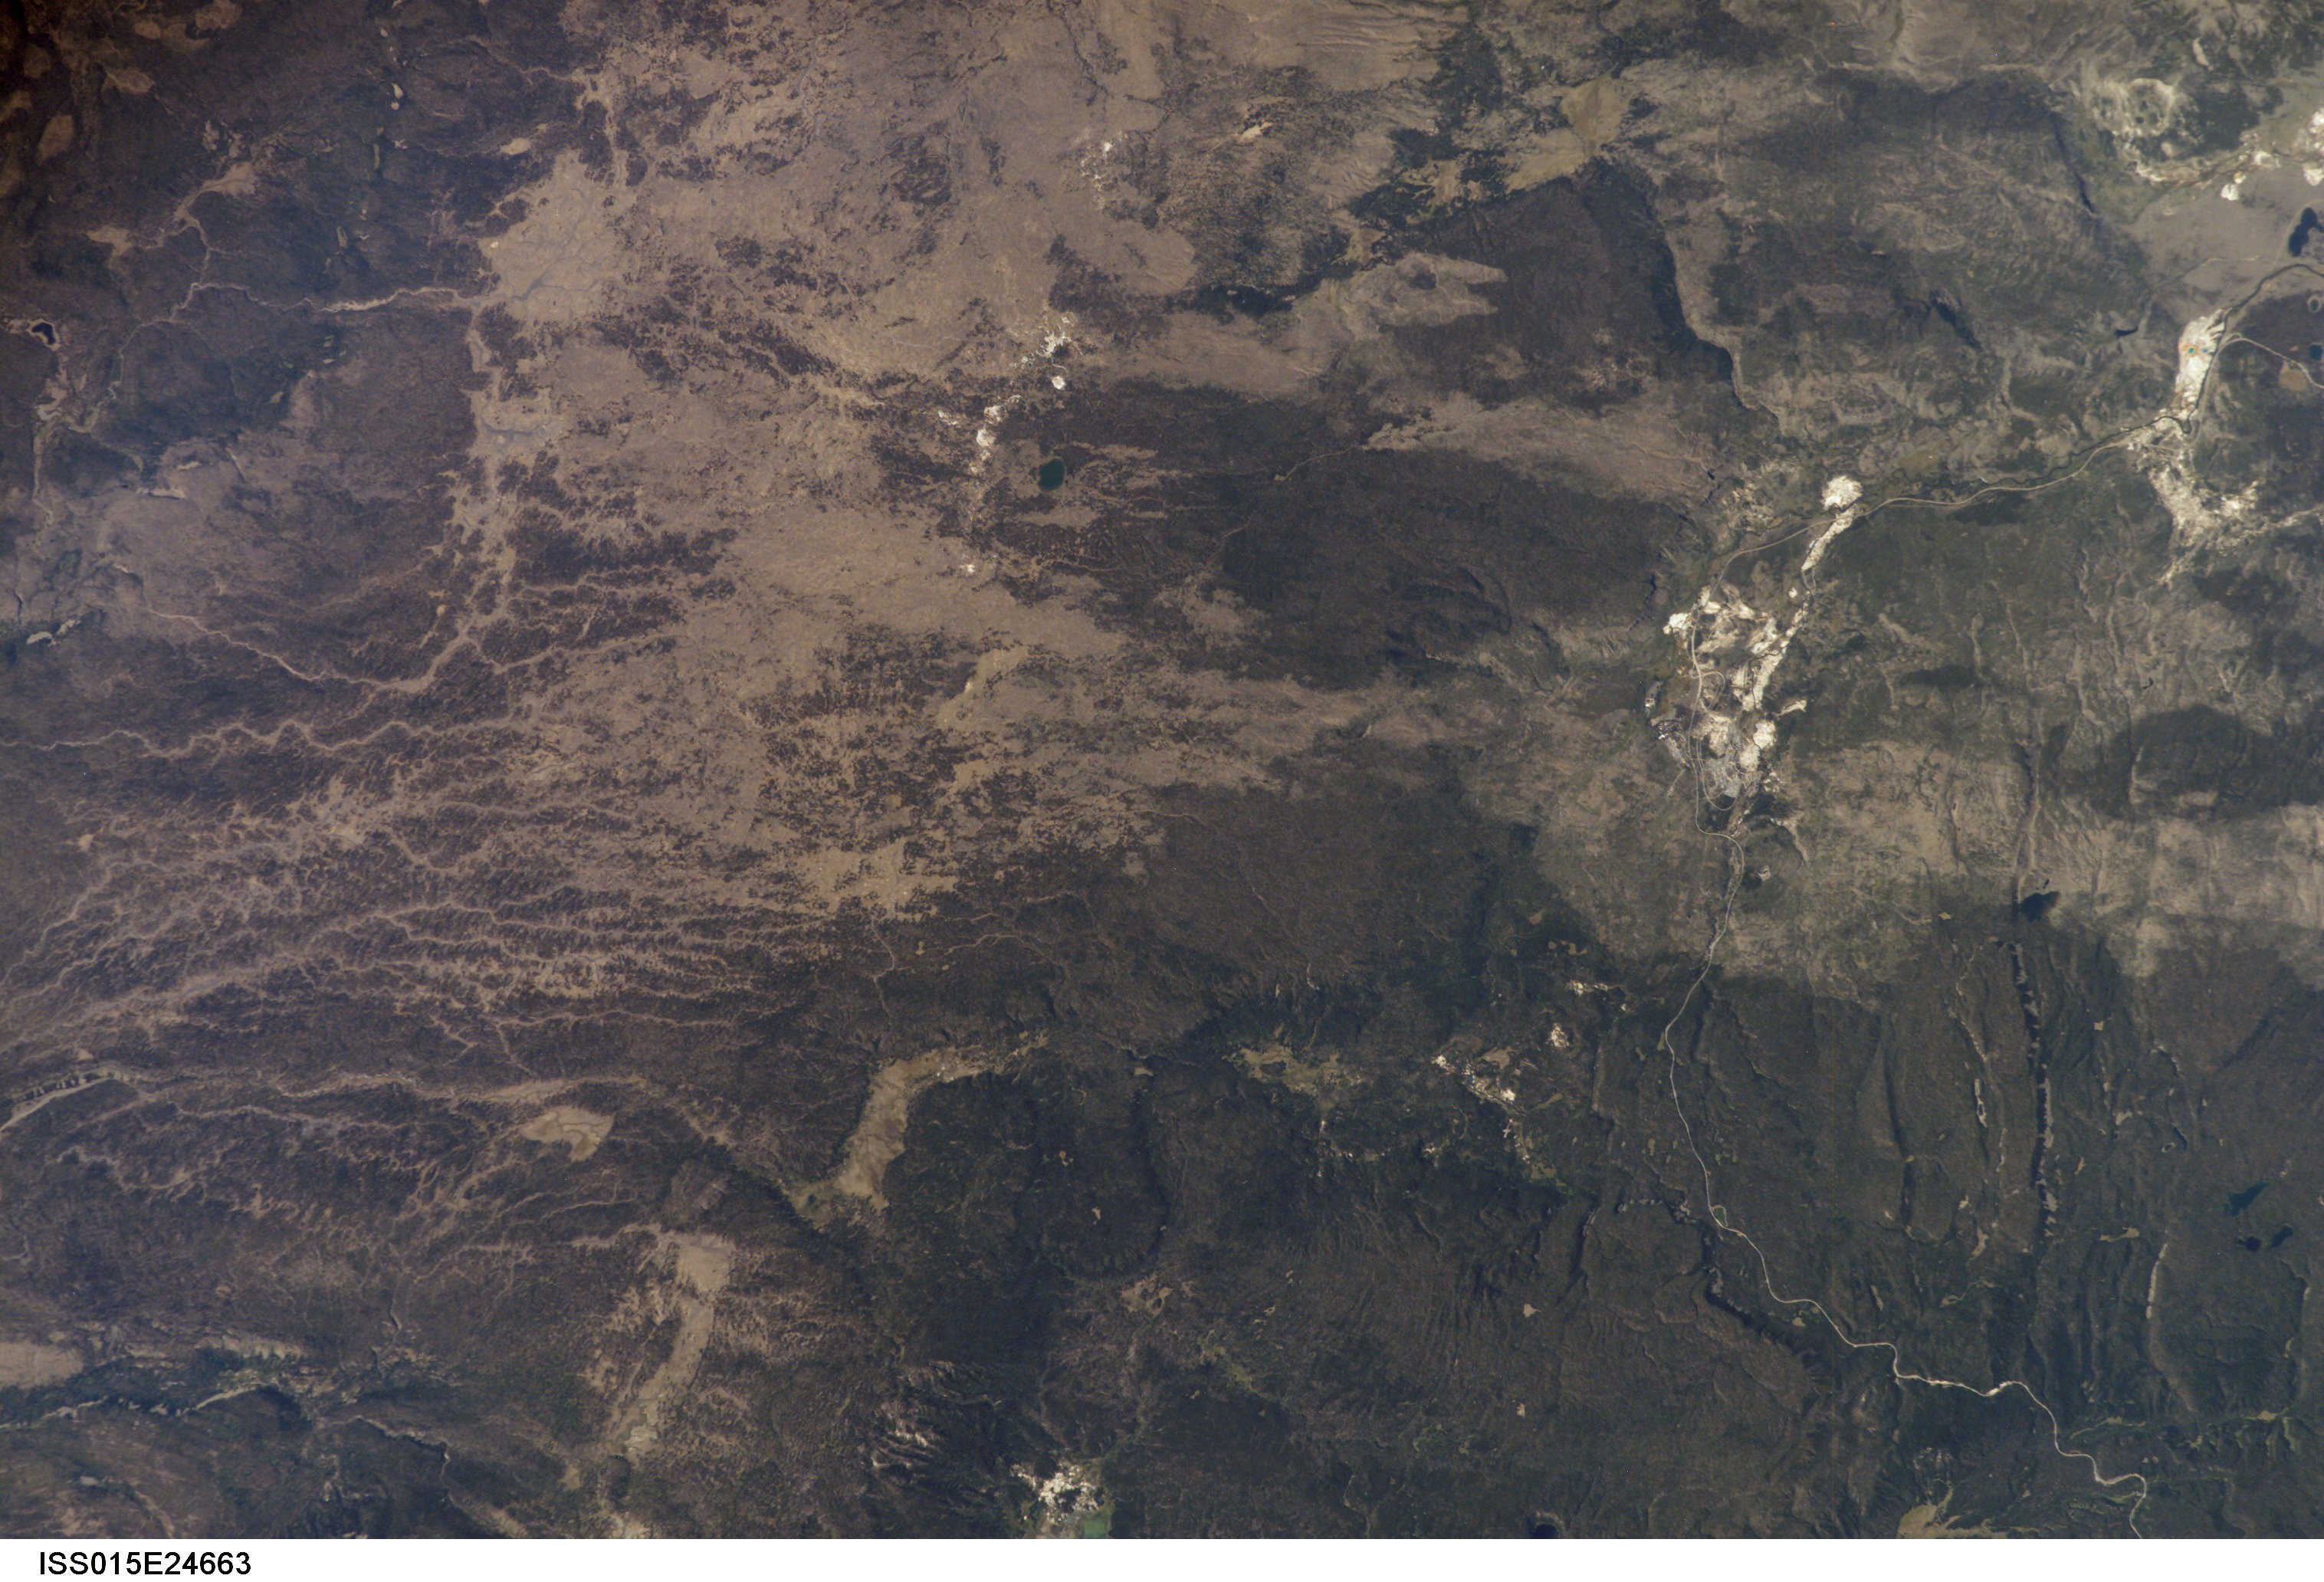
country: USA-WYOMING
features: OLD FAITHFUL, YELLOWSTONE NP.
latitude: 44.4
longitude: -110.9
